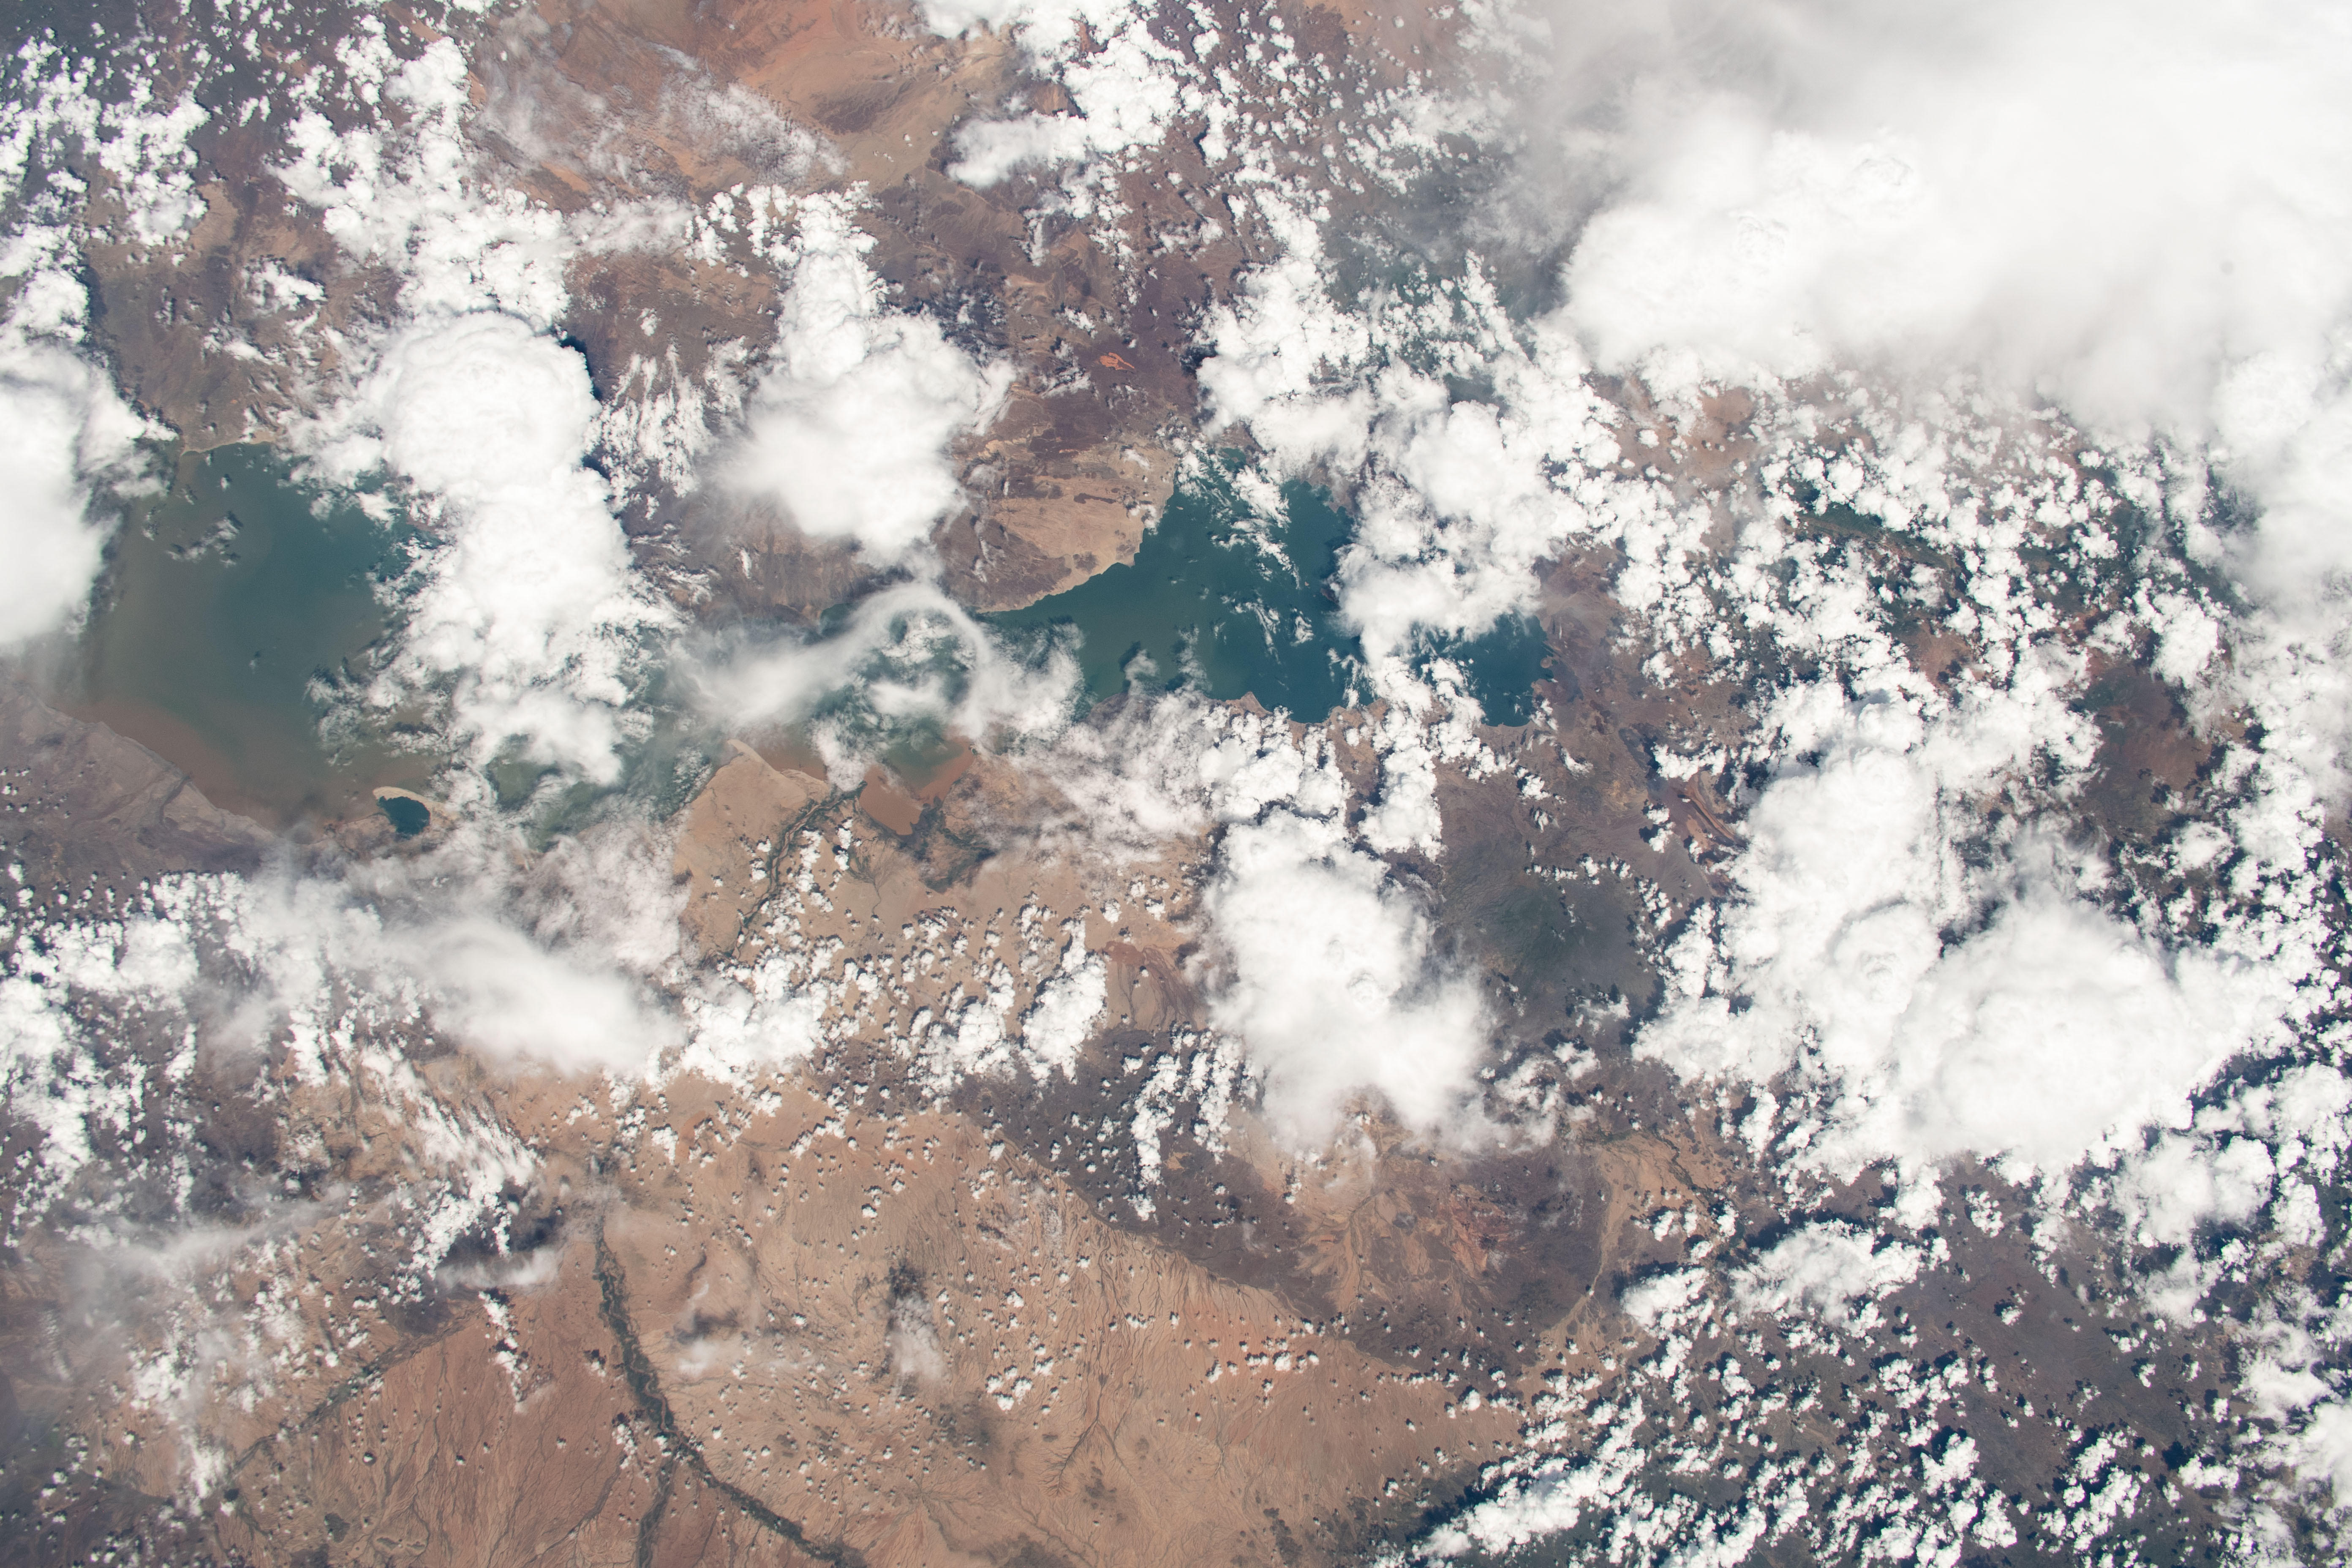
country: KENYA
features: LAKE TURKANA, SOUTH ISLAND NATIONAL PARK, CENTRAL ISLAND NATIONAL PARK, SIBILOI NATIONAL PARK
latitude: 3.0
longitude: 36.0
